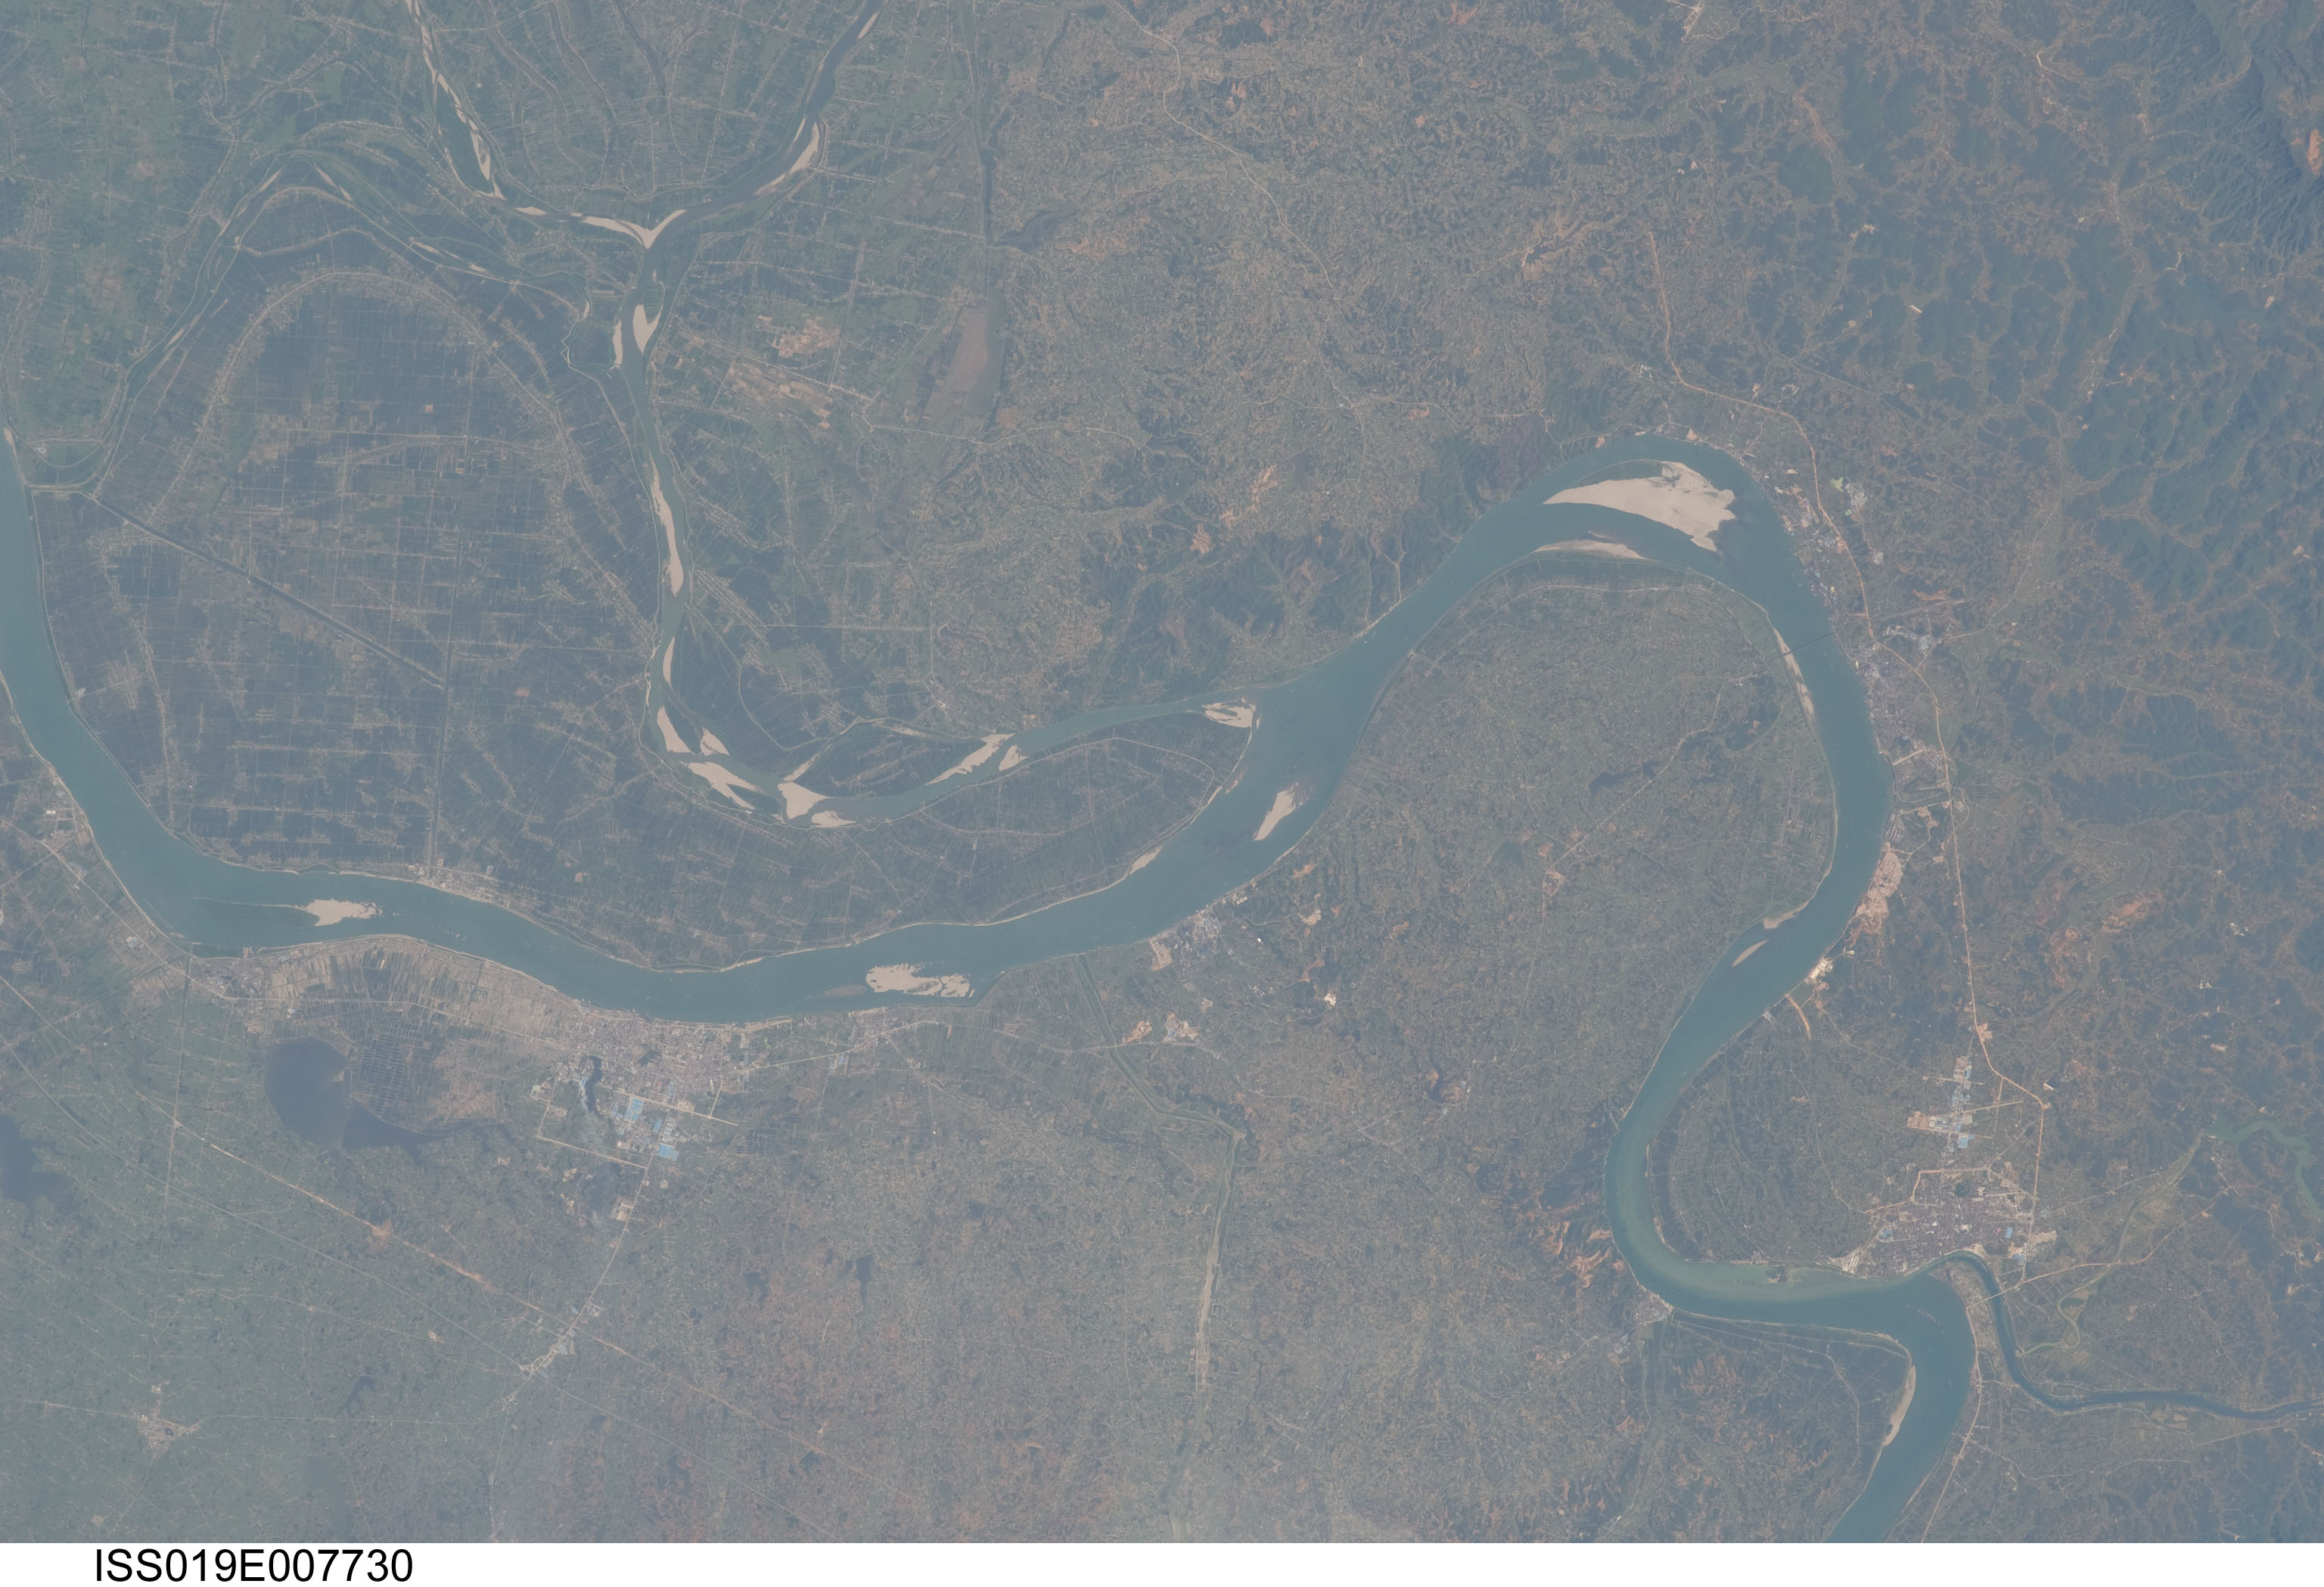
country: CHINA
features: YANGTZE R., AGR., FOR., ZHICHENG, ZHIJIANG
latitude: 30.3
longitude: 111.7
